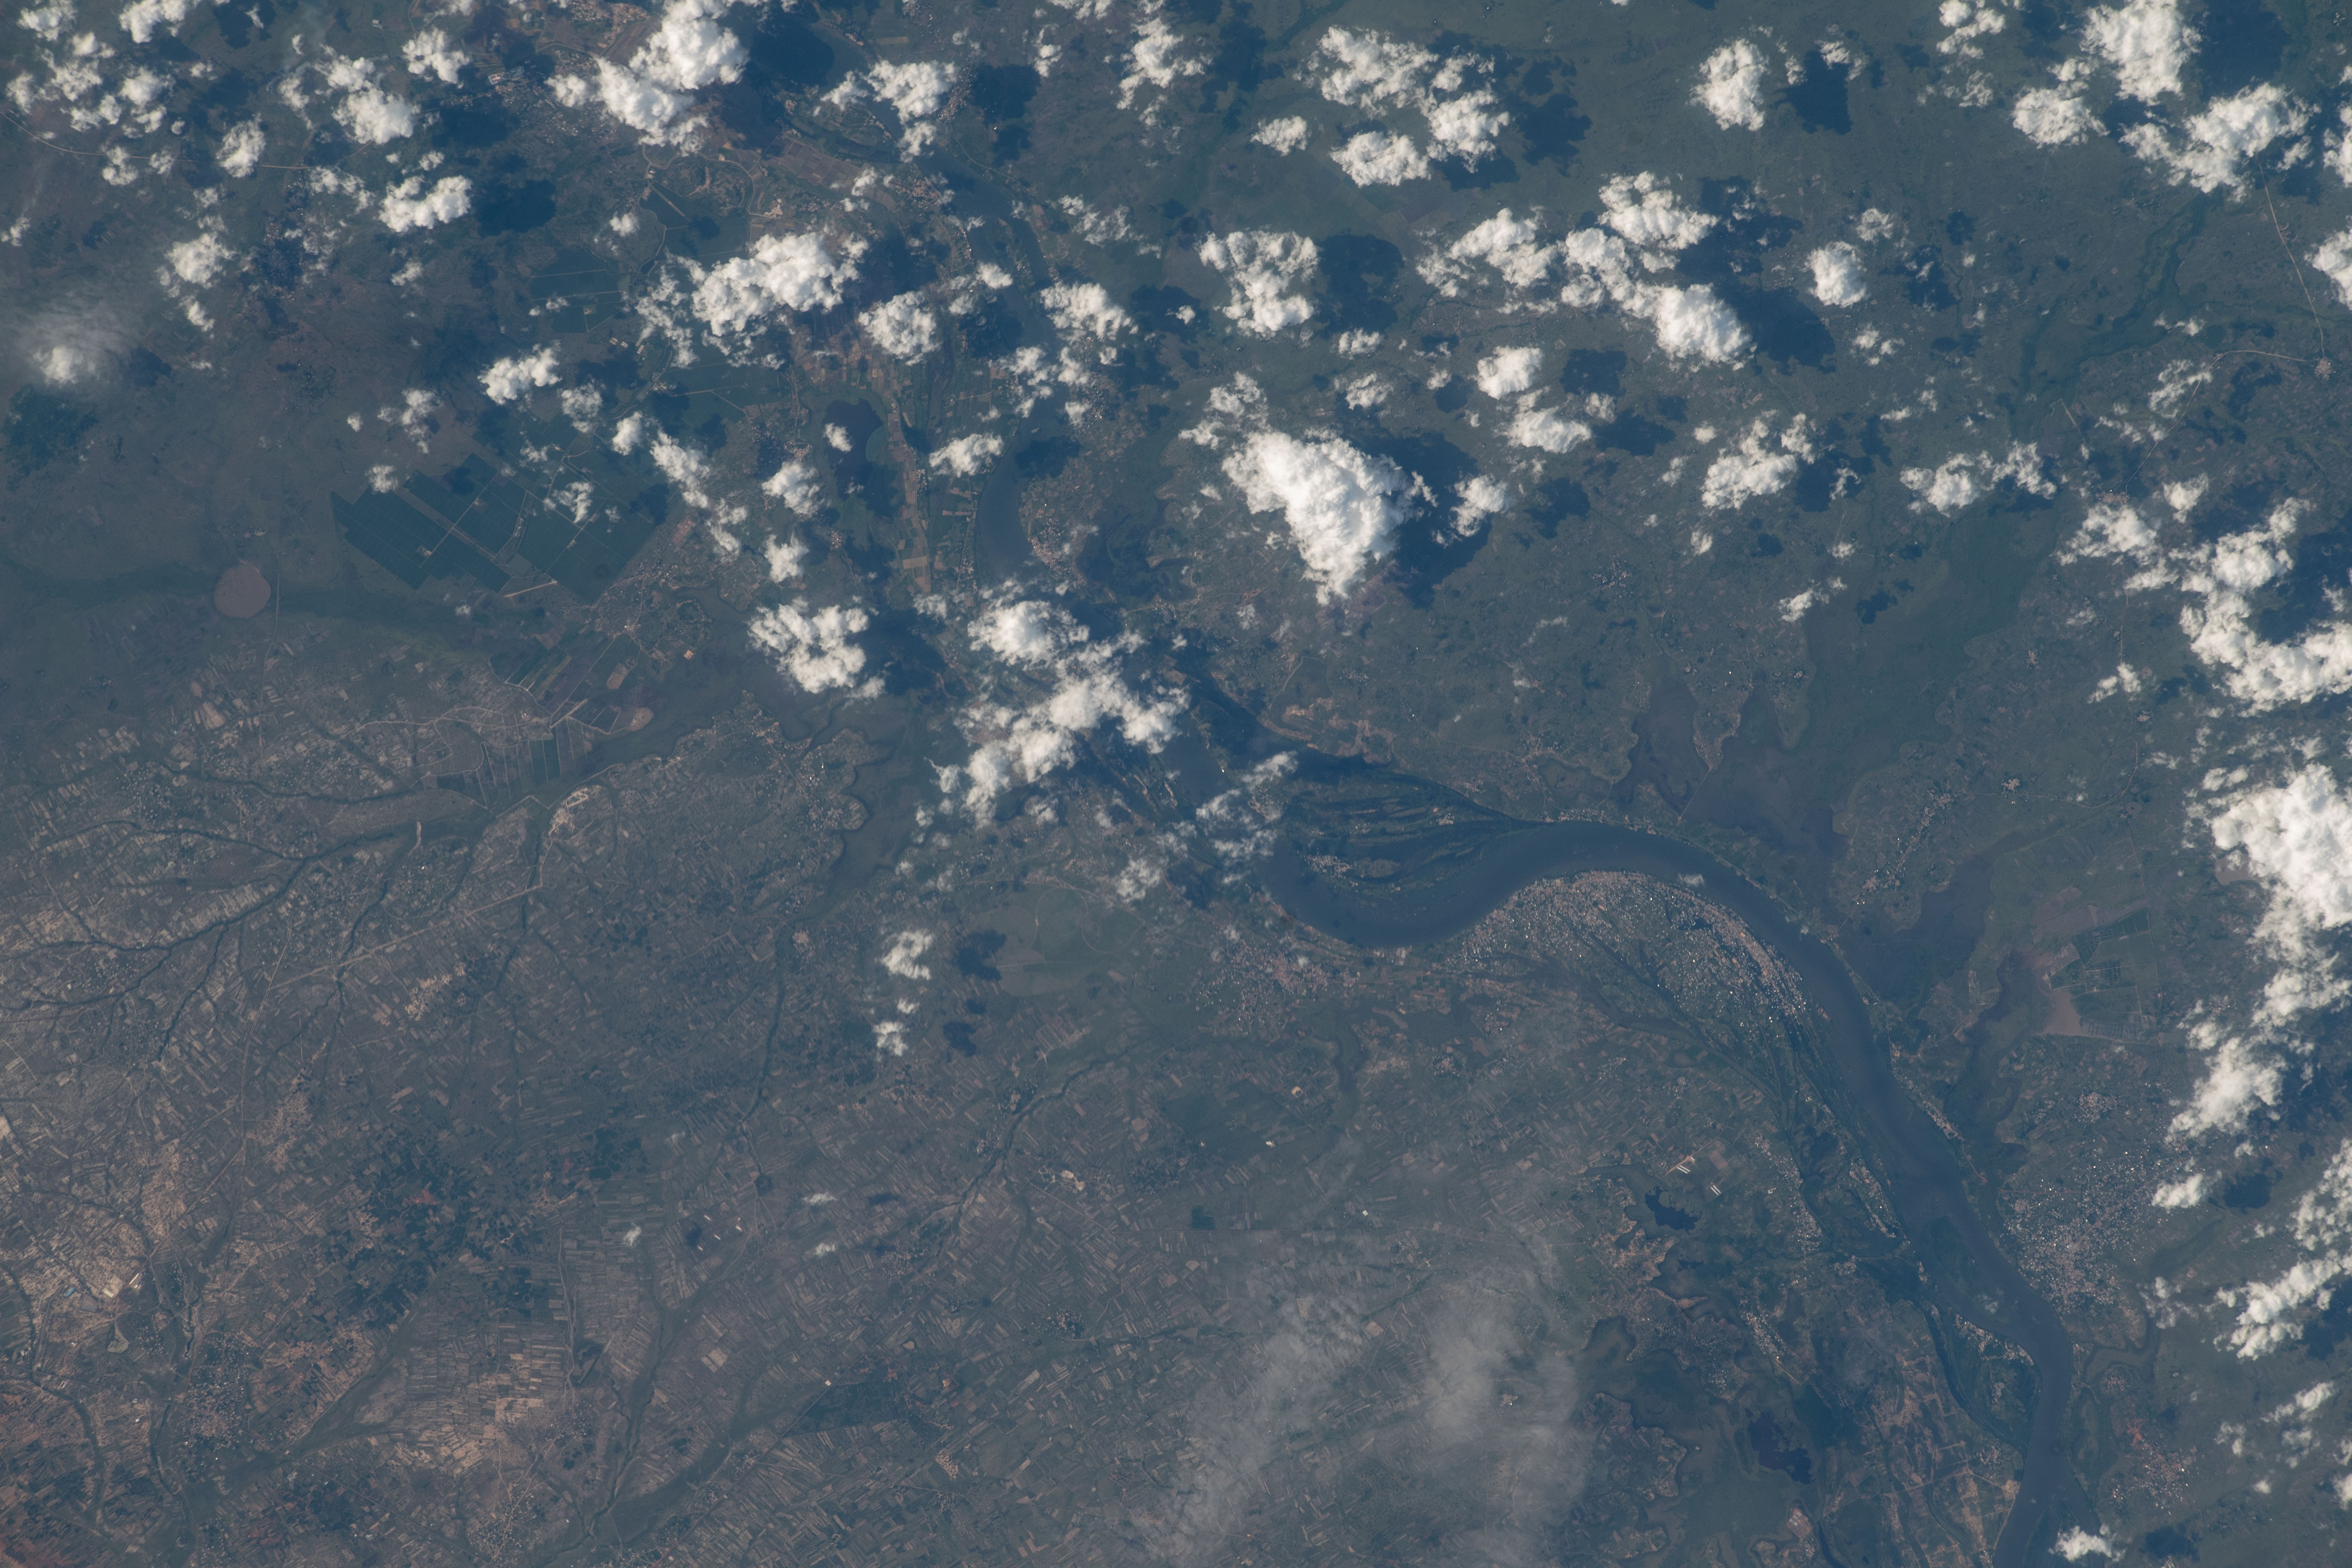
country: GHANA
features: FLOODING, VOLTA RIVER, BATOR
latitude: 6.0
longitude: 0.4
